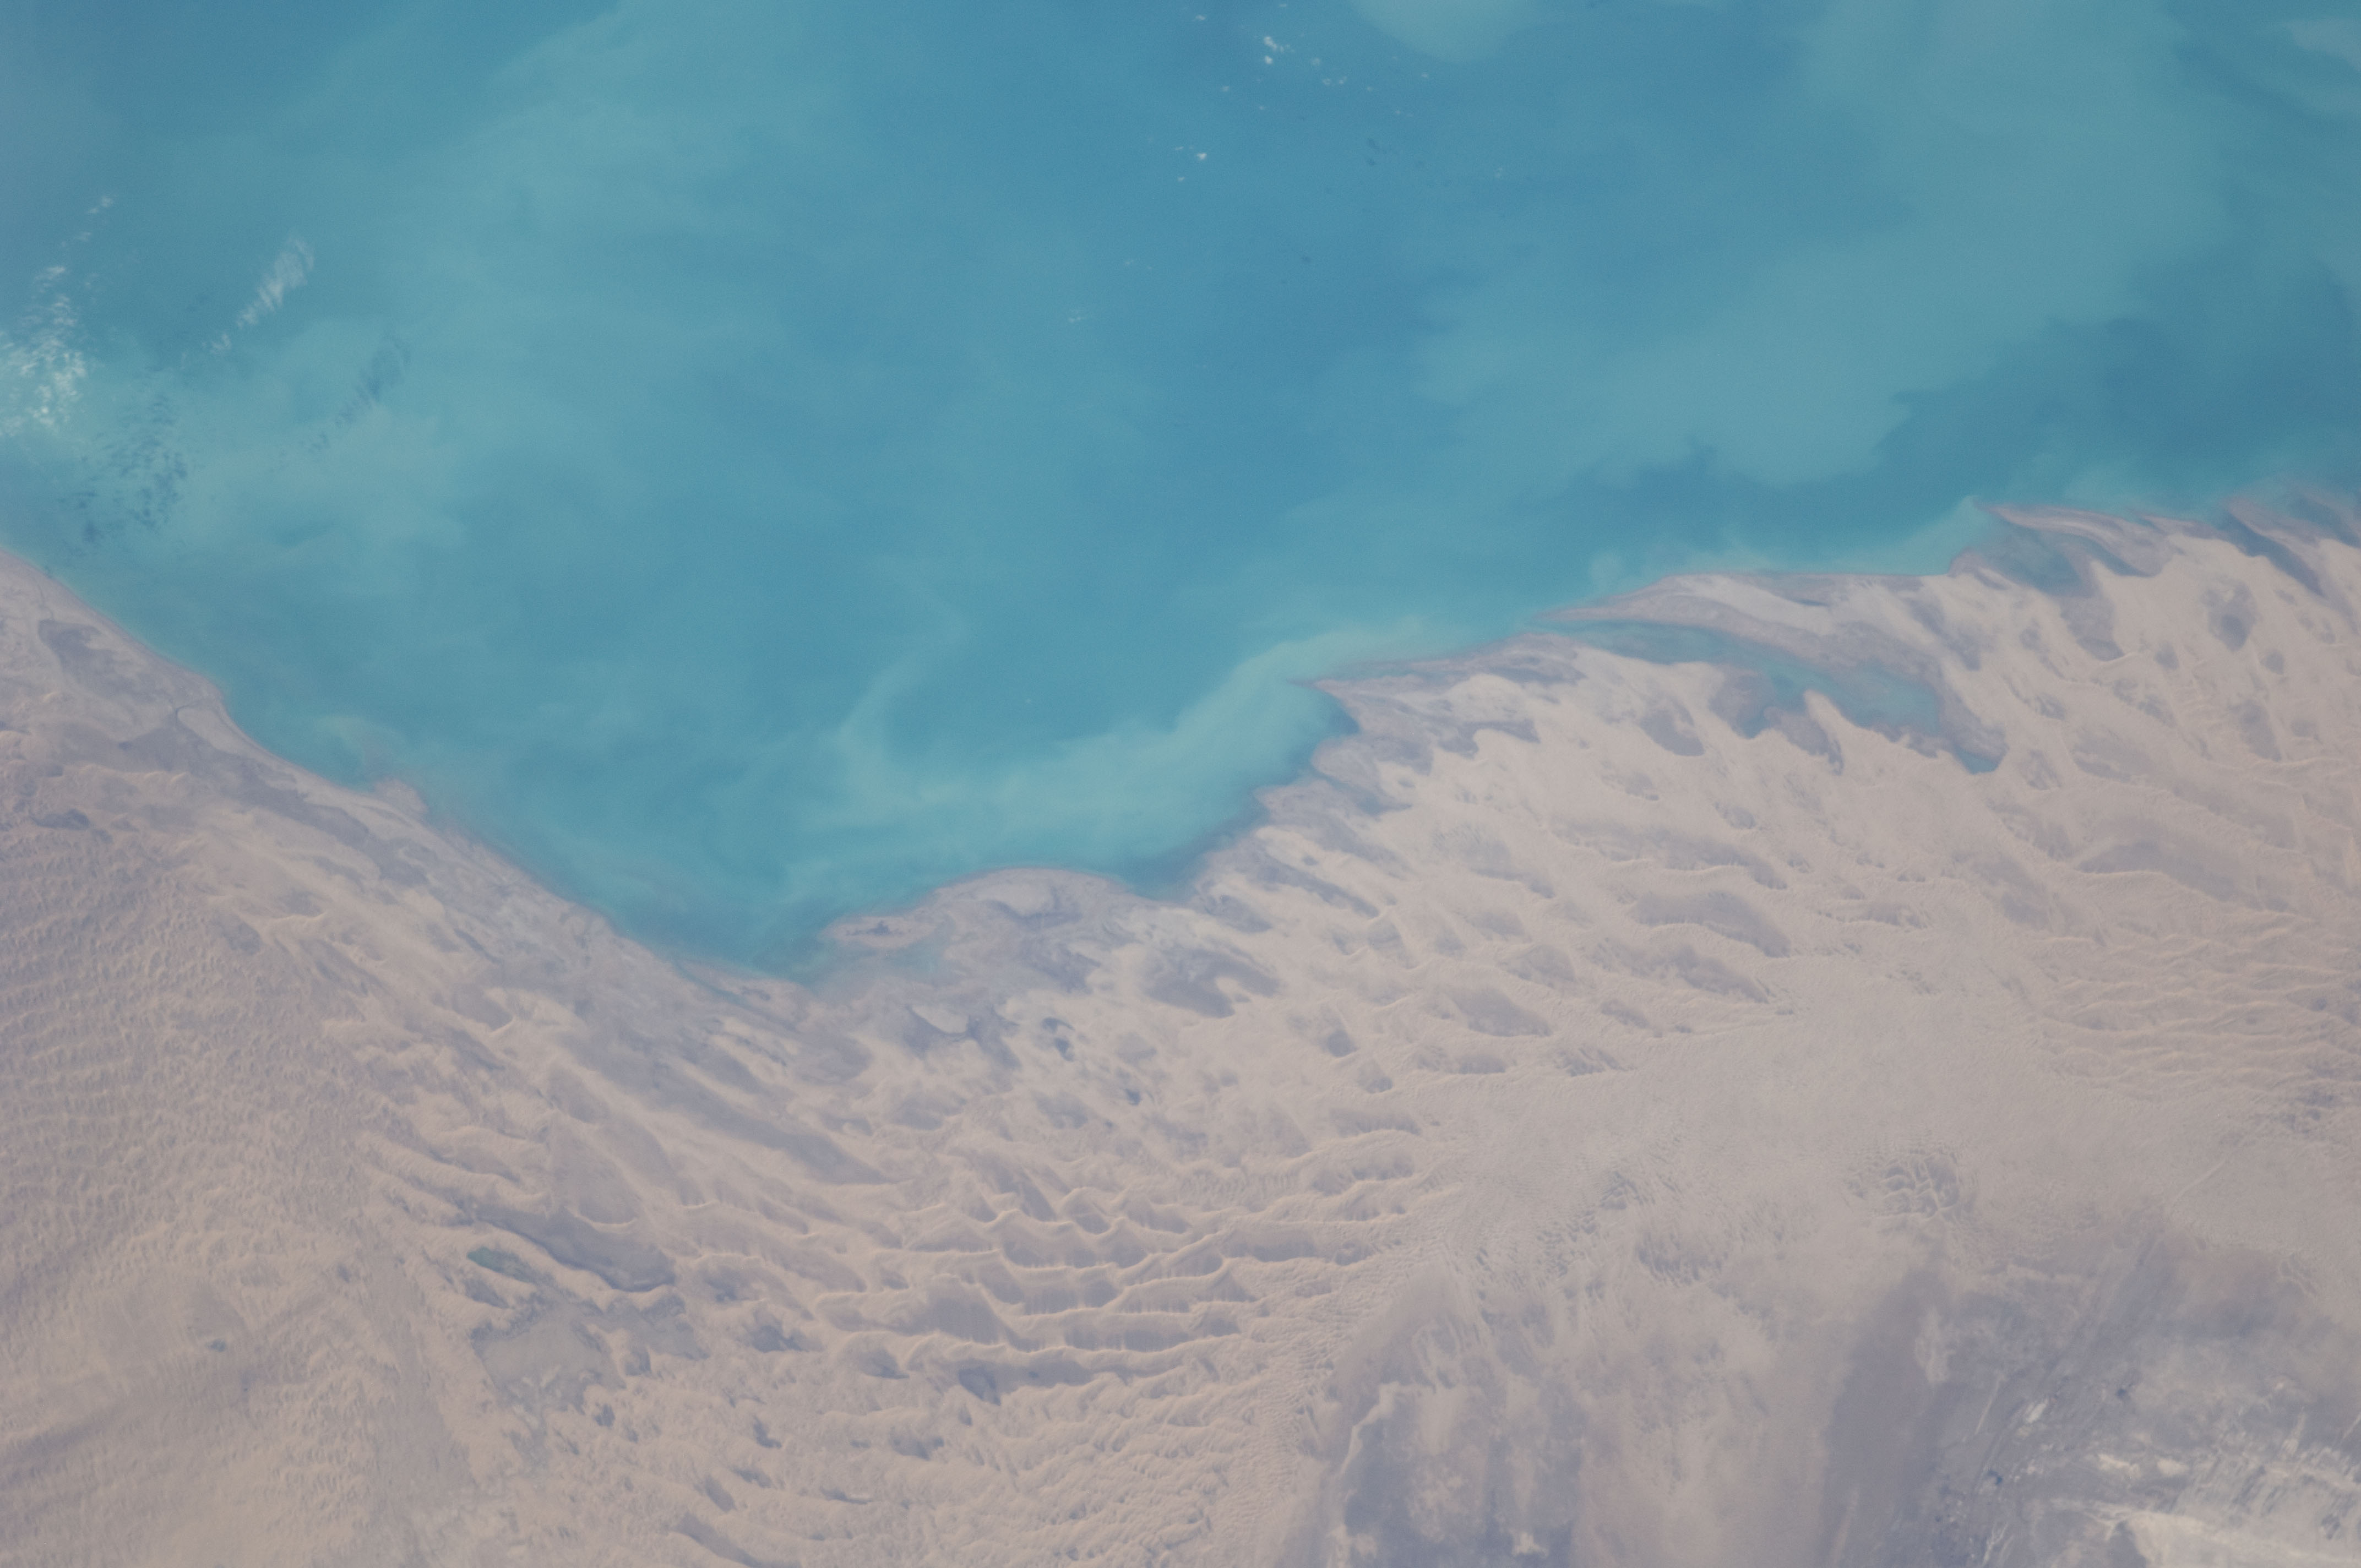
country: TURKMENISTAN
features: TURKMENSKIY BAY, DUNES
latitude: 39.1
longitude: 53.8
